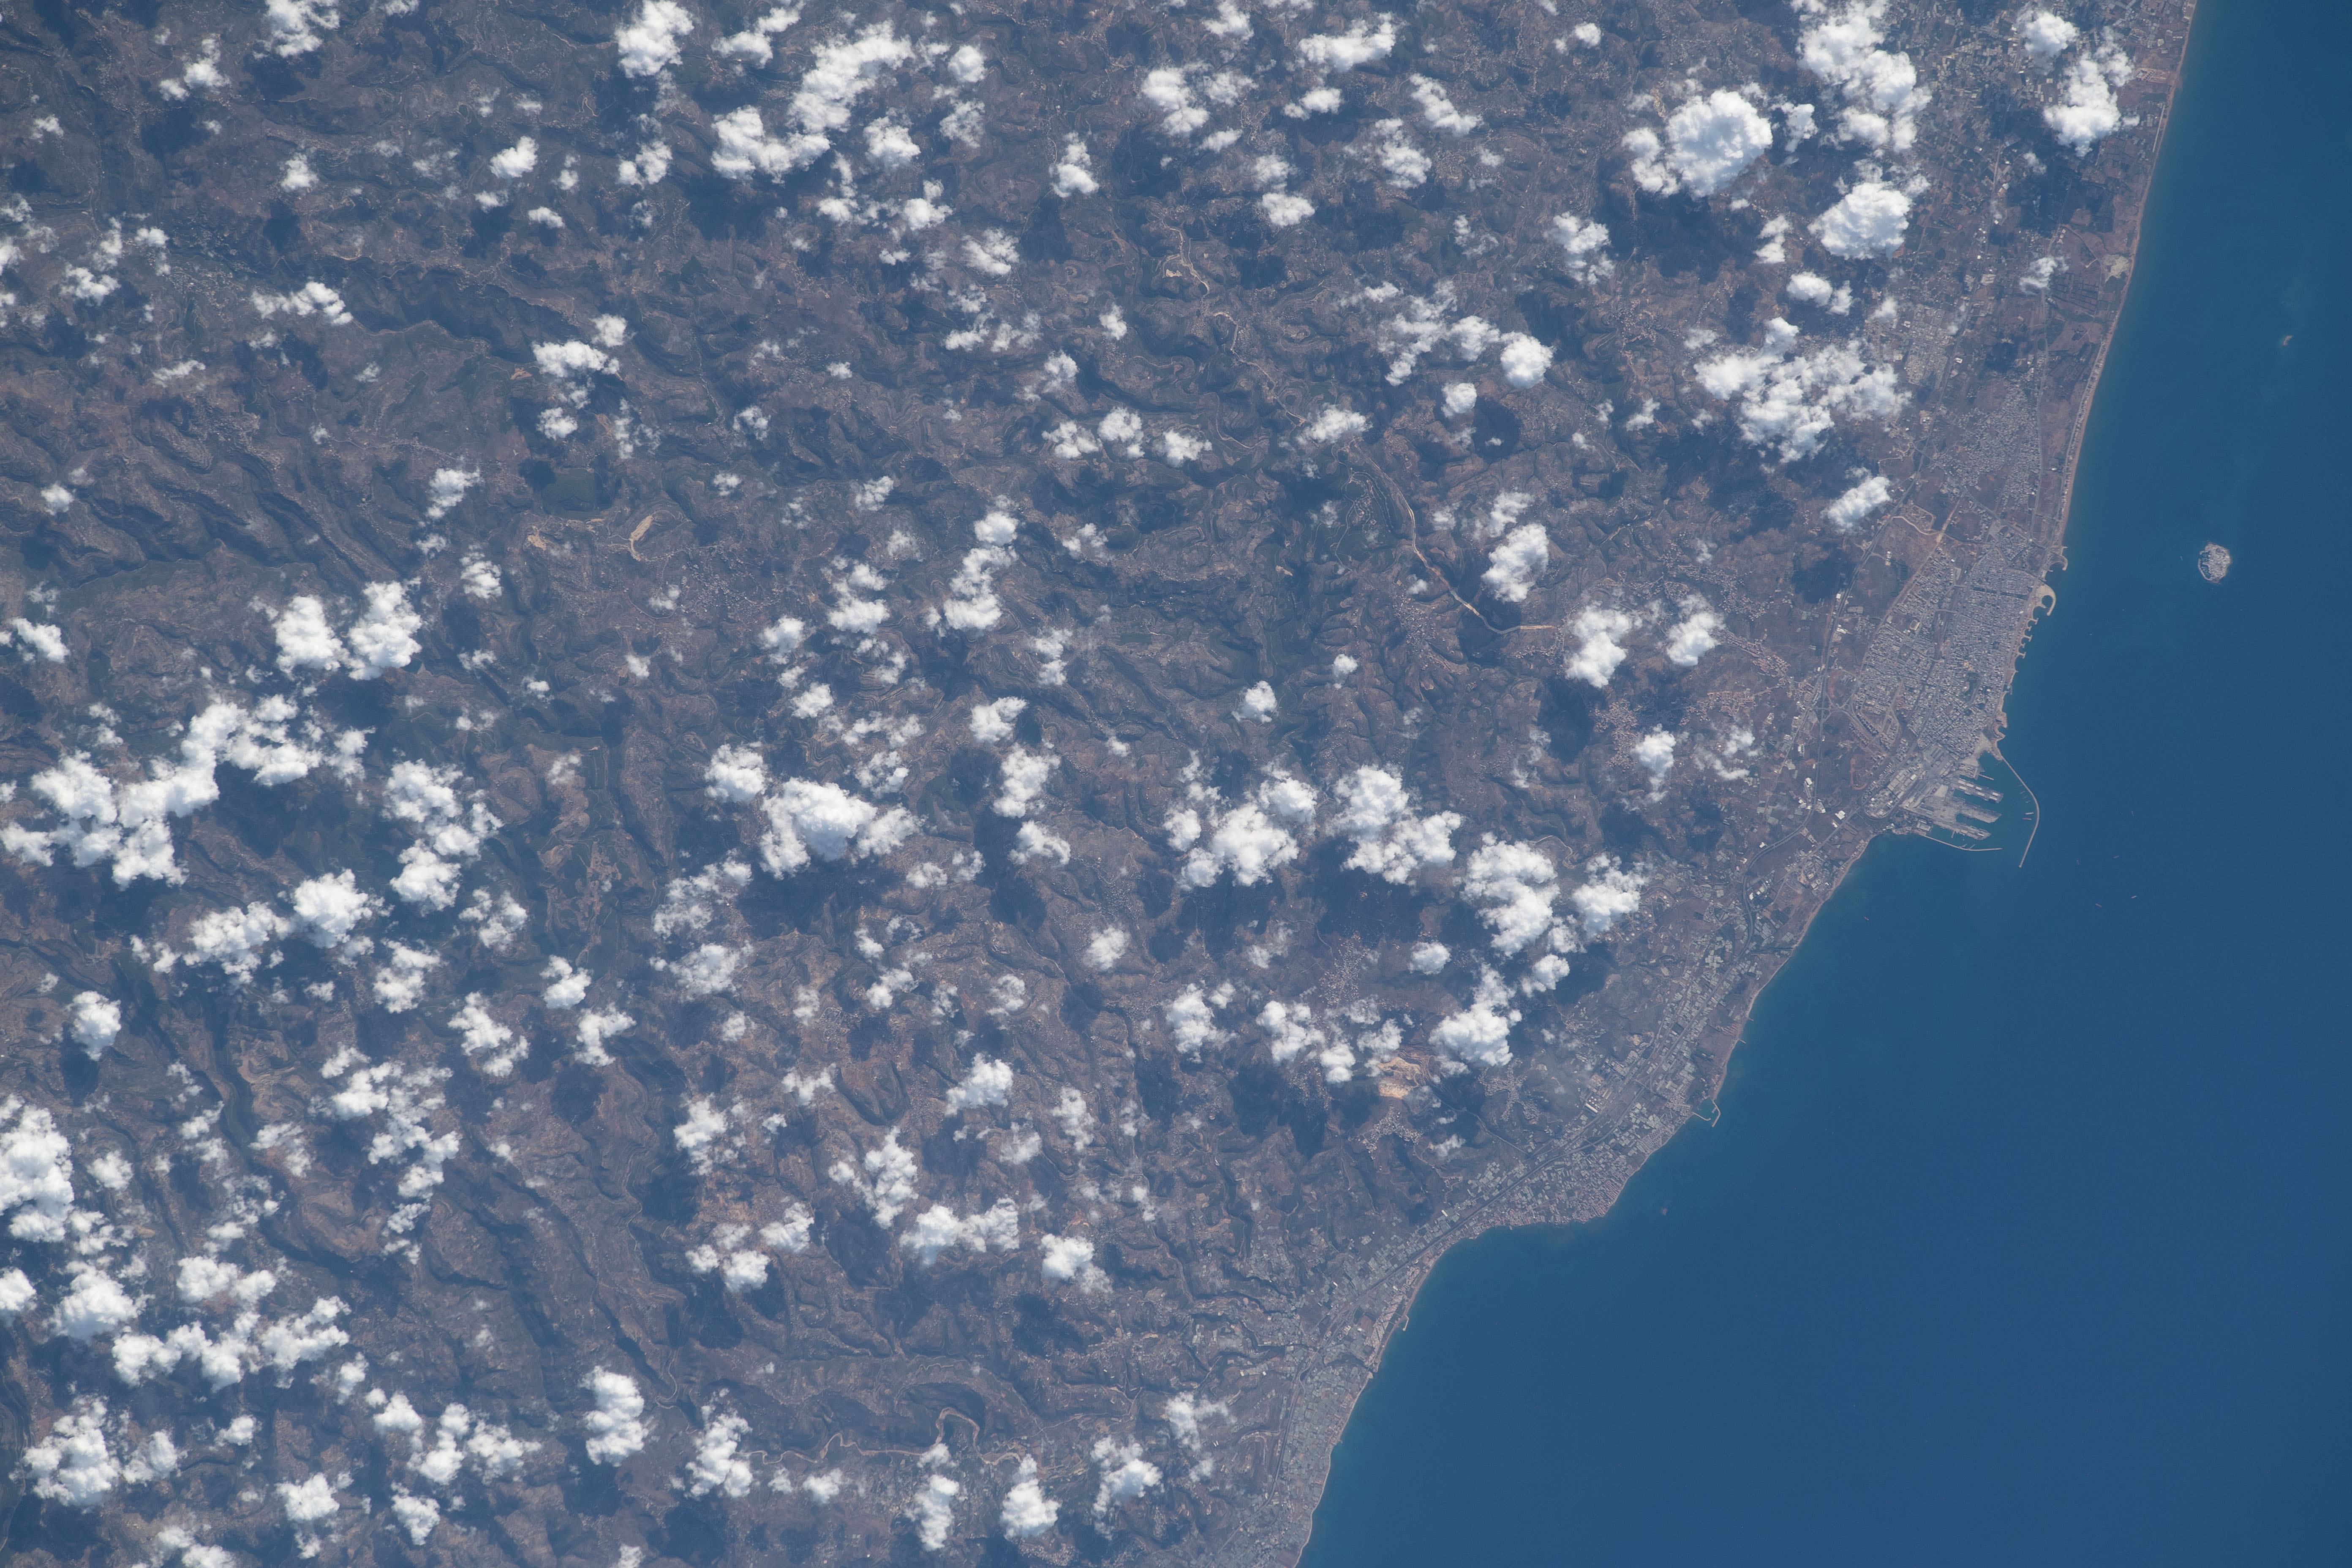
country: SYRIA
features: TARTUS PORT, SYRIA
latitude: 35.0
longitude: 36.0
